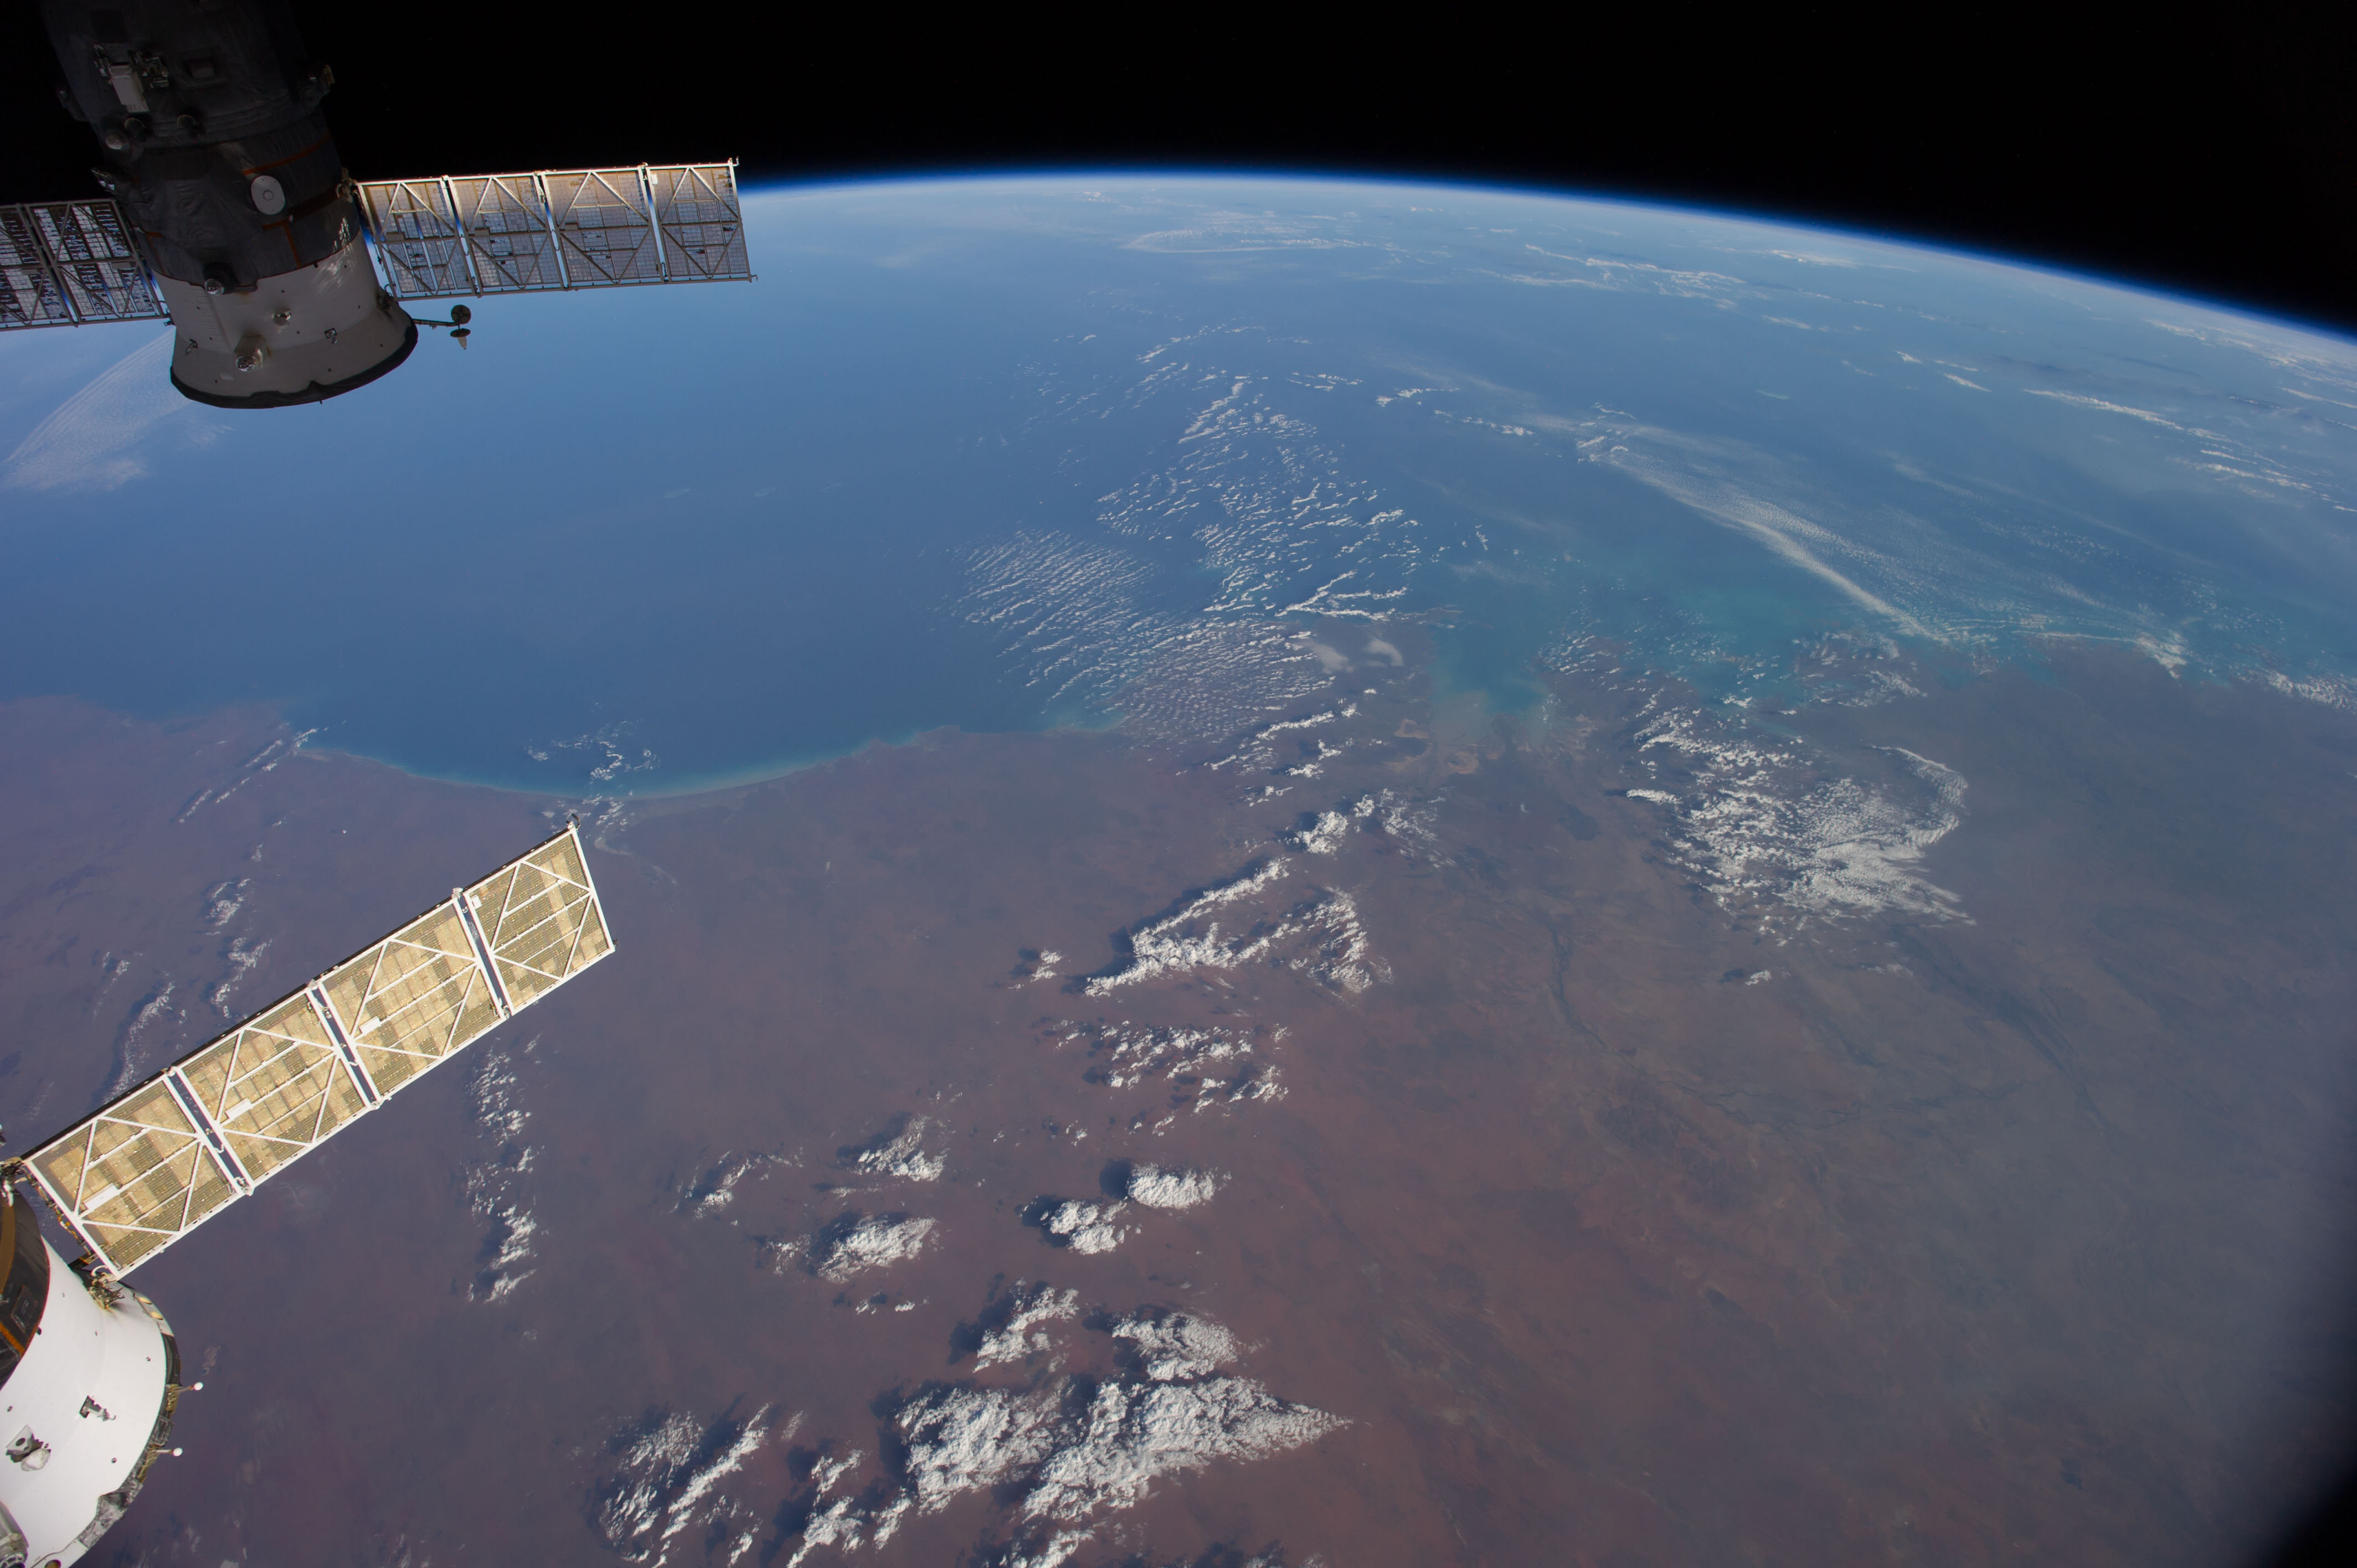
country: AUSTRALIA-WA
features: INDIAN O., KING SOUND, FITZROY R., GASCOYNE R., ATMOSPHERIC LIMB
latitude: -18.5
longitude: 122.5
